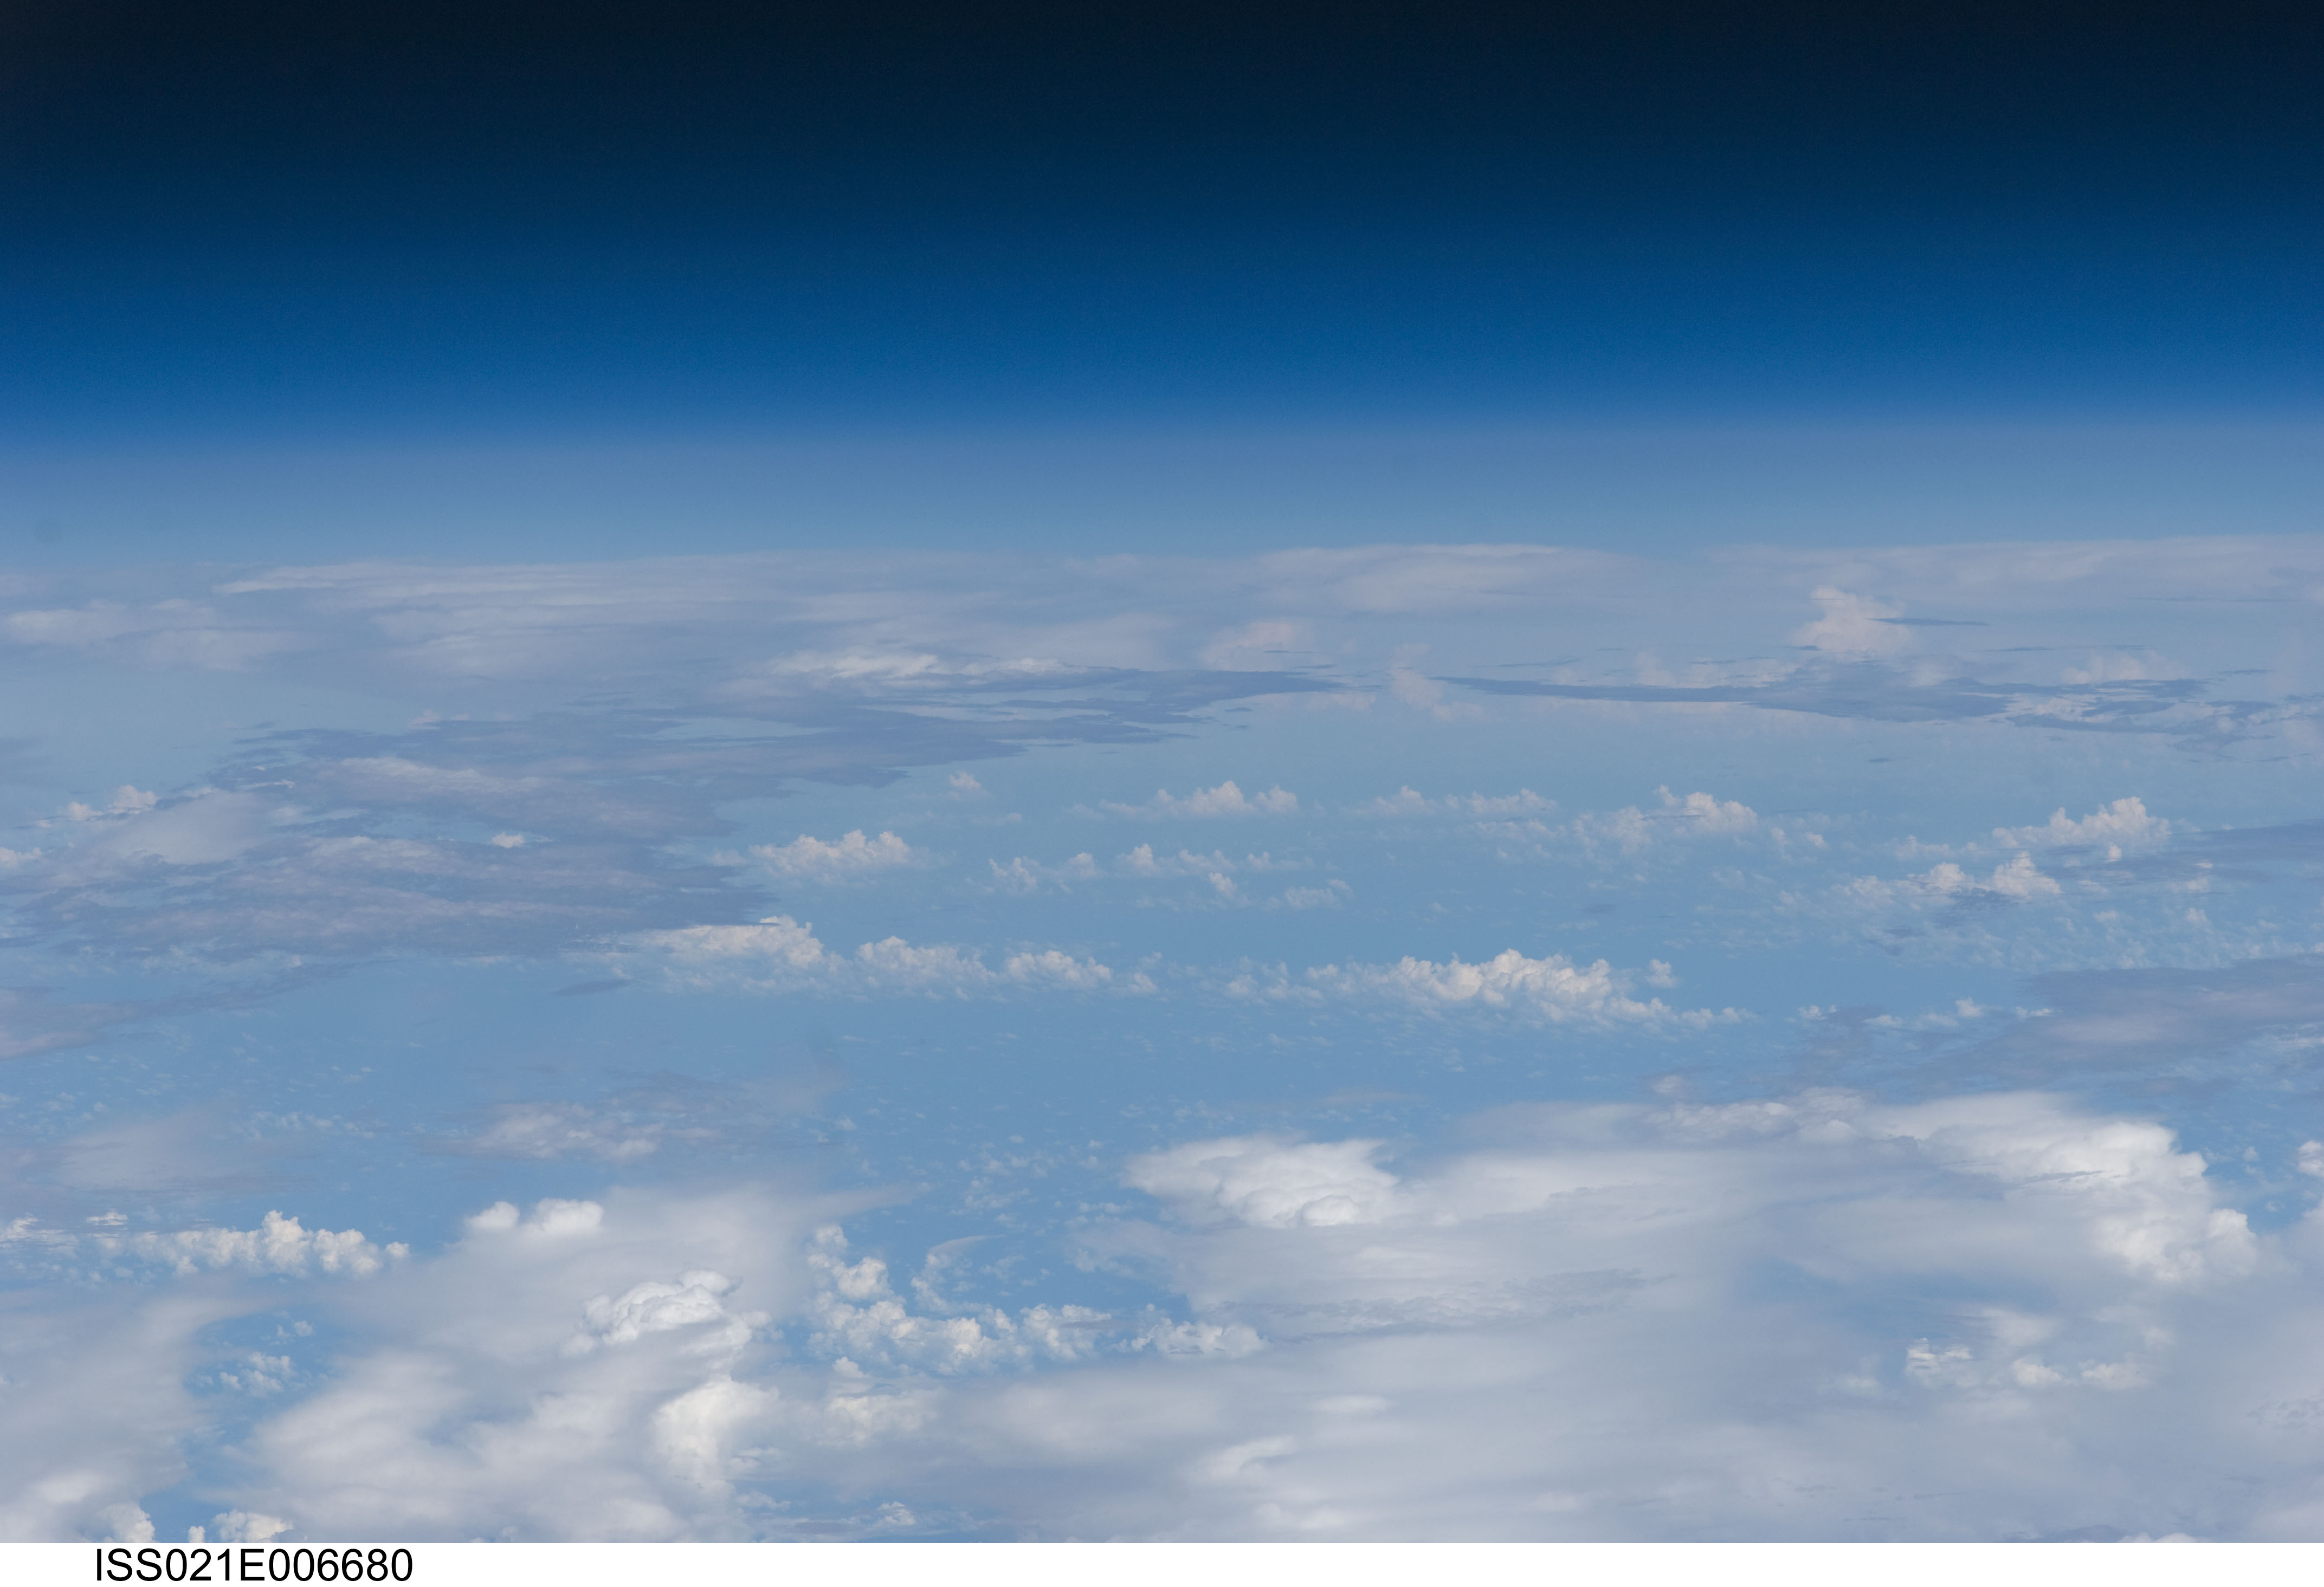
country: ATMOSPHERIC LIMB
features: CLOUDS
